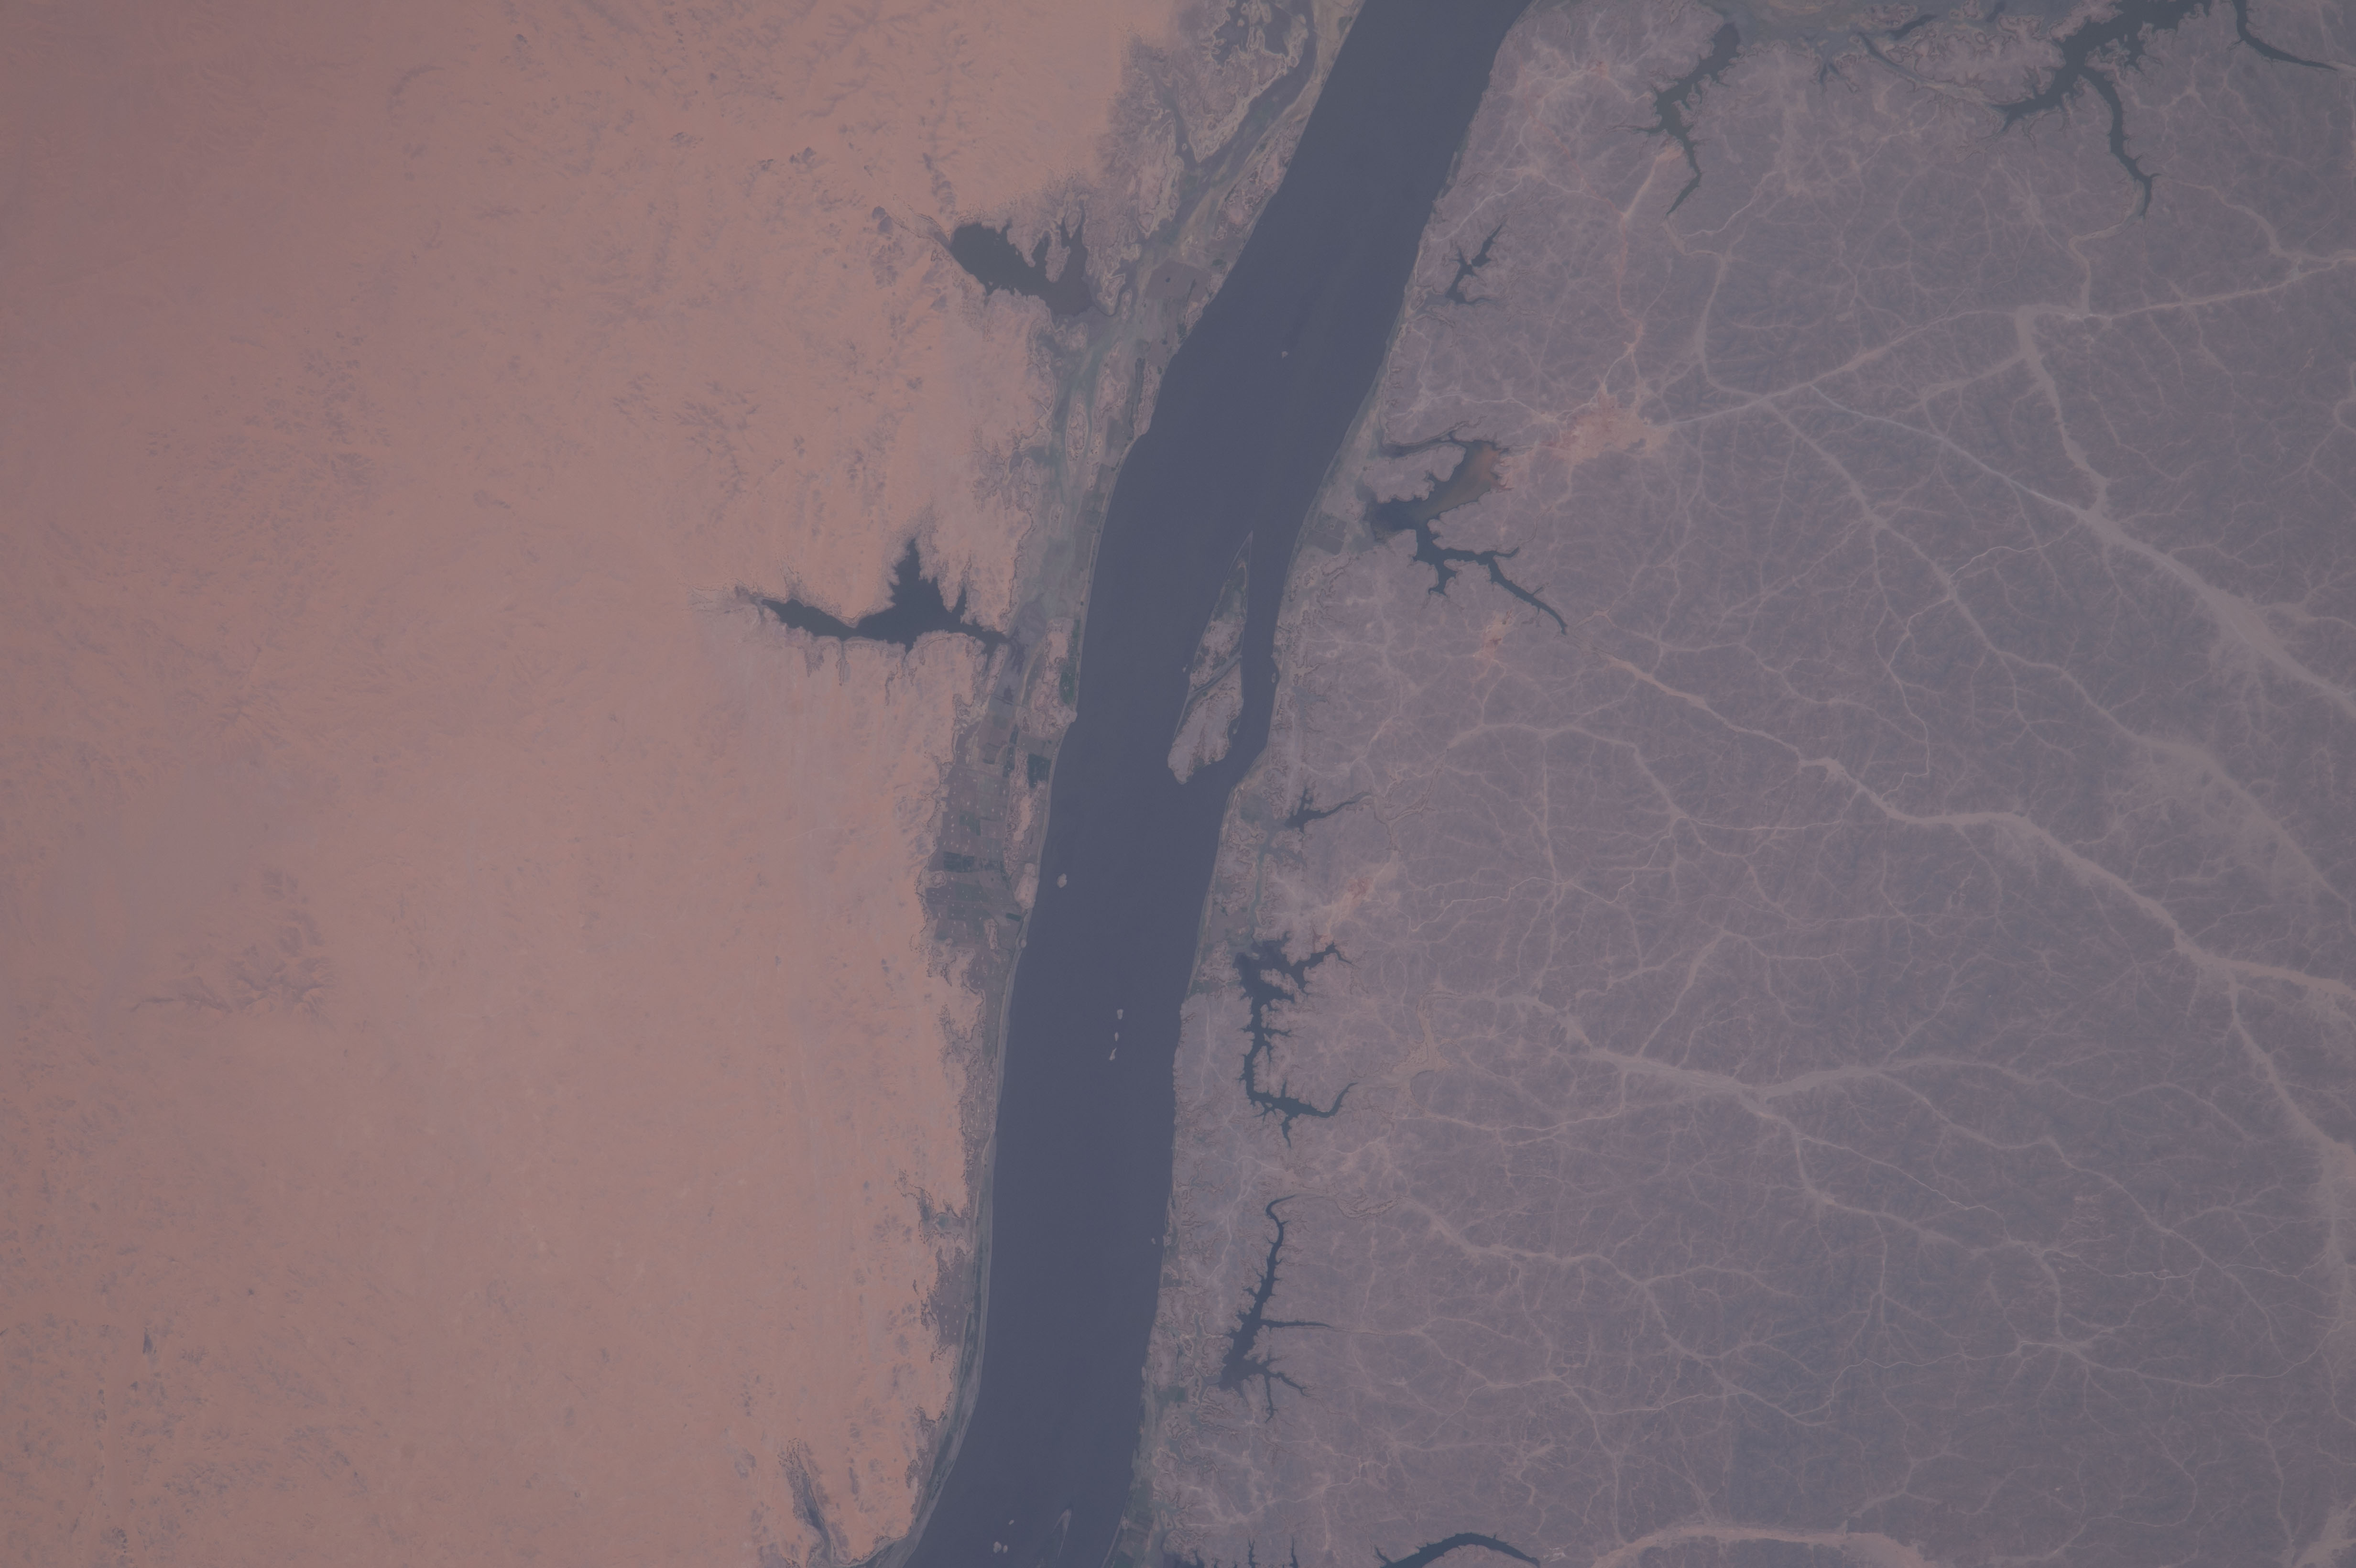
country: SUDAN
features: NUBIAN DESERT, NILE RIVER, NORTHERN, KAGNARTI
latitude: 21.6
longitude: 31.1
